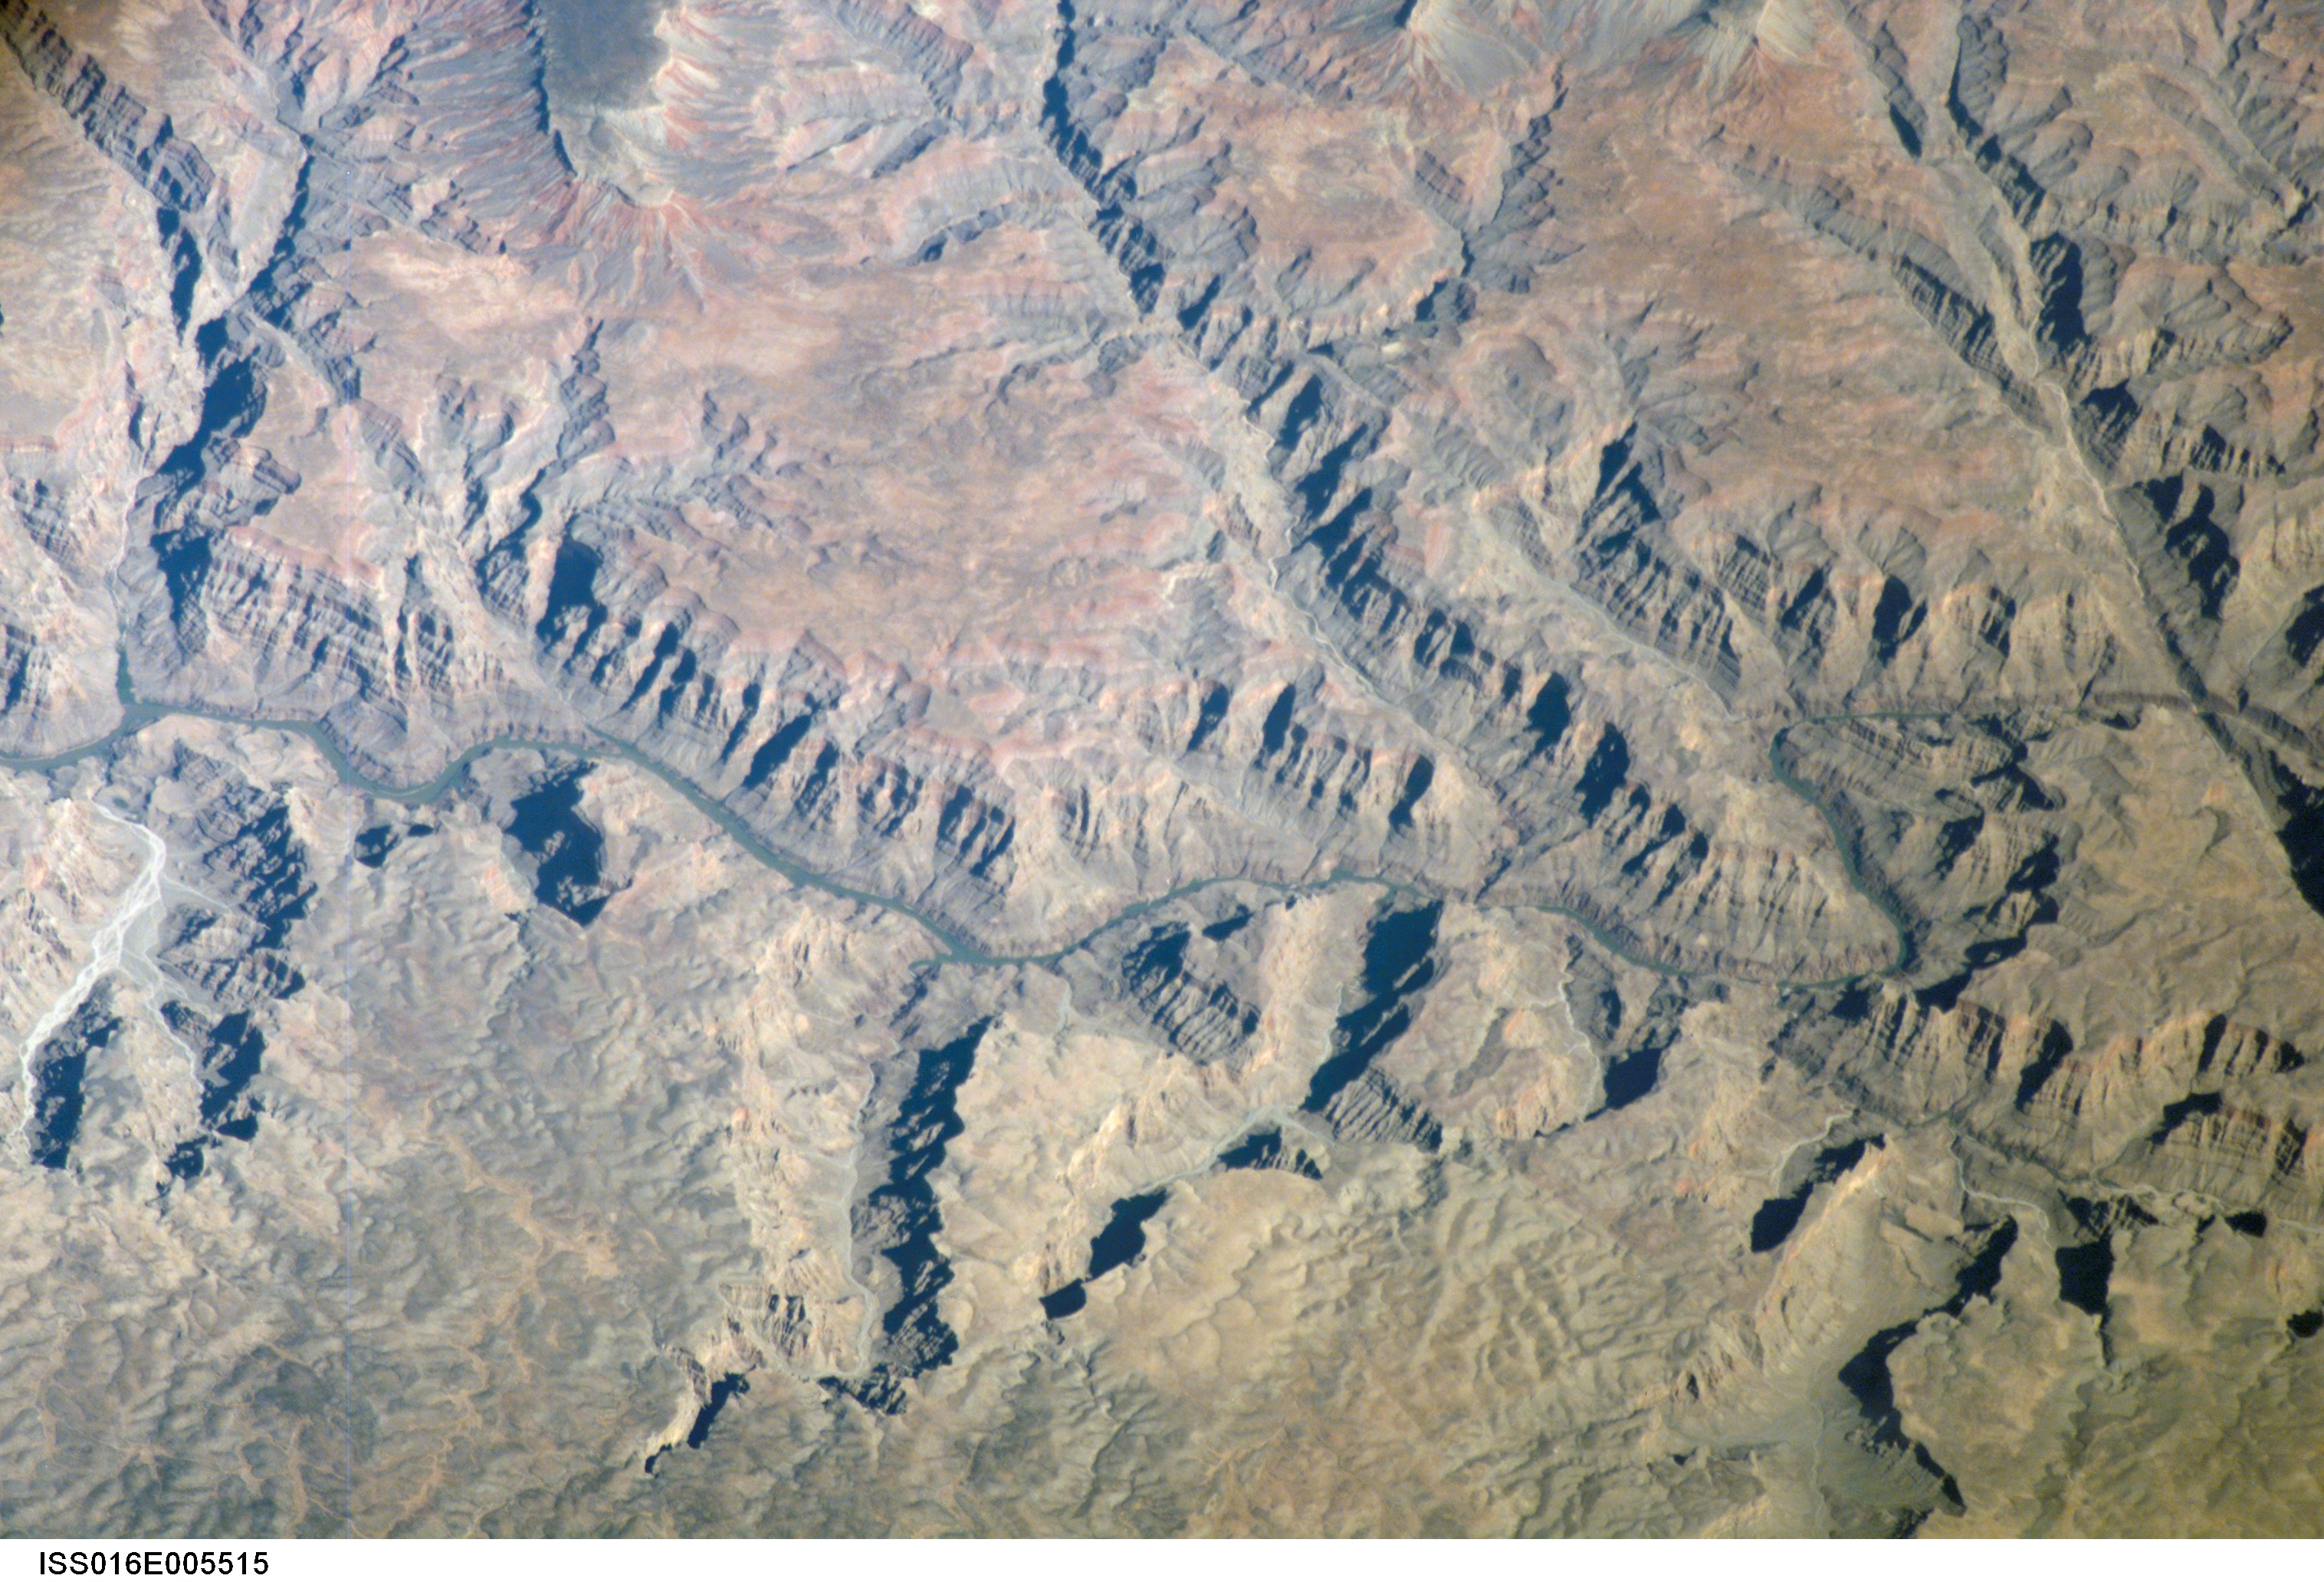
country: USA-ARIZONA
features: LOWER GRANITE GORGE, CANYONS
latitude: 35.9
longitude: -113.7
